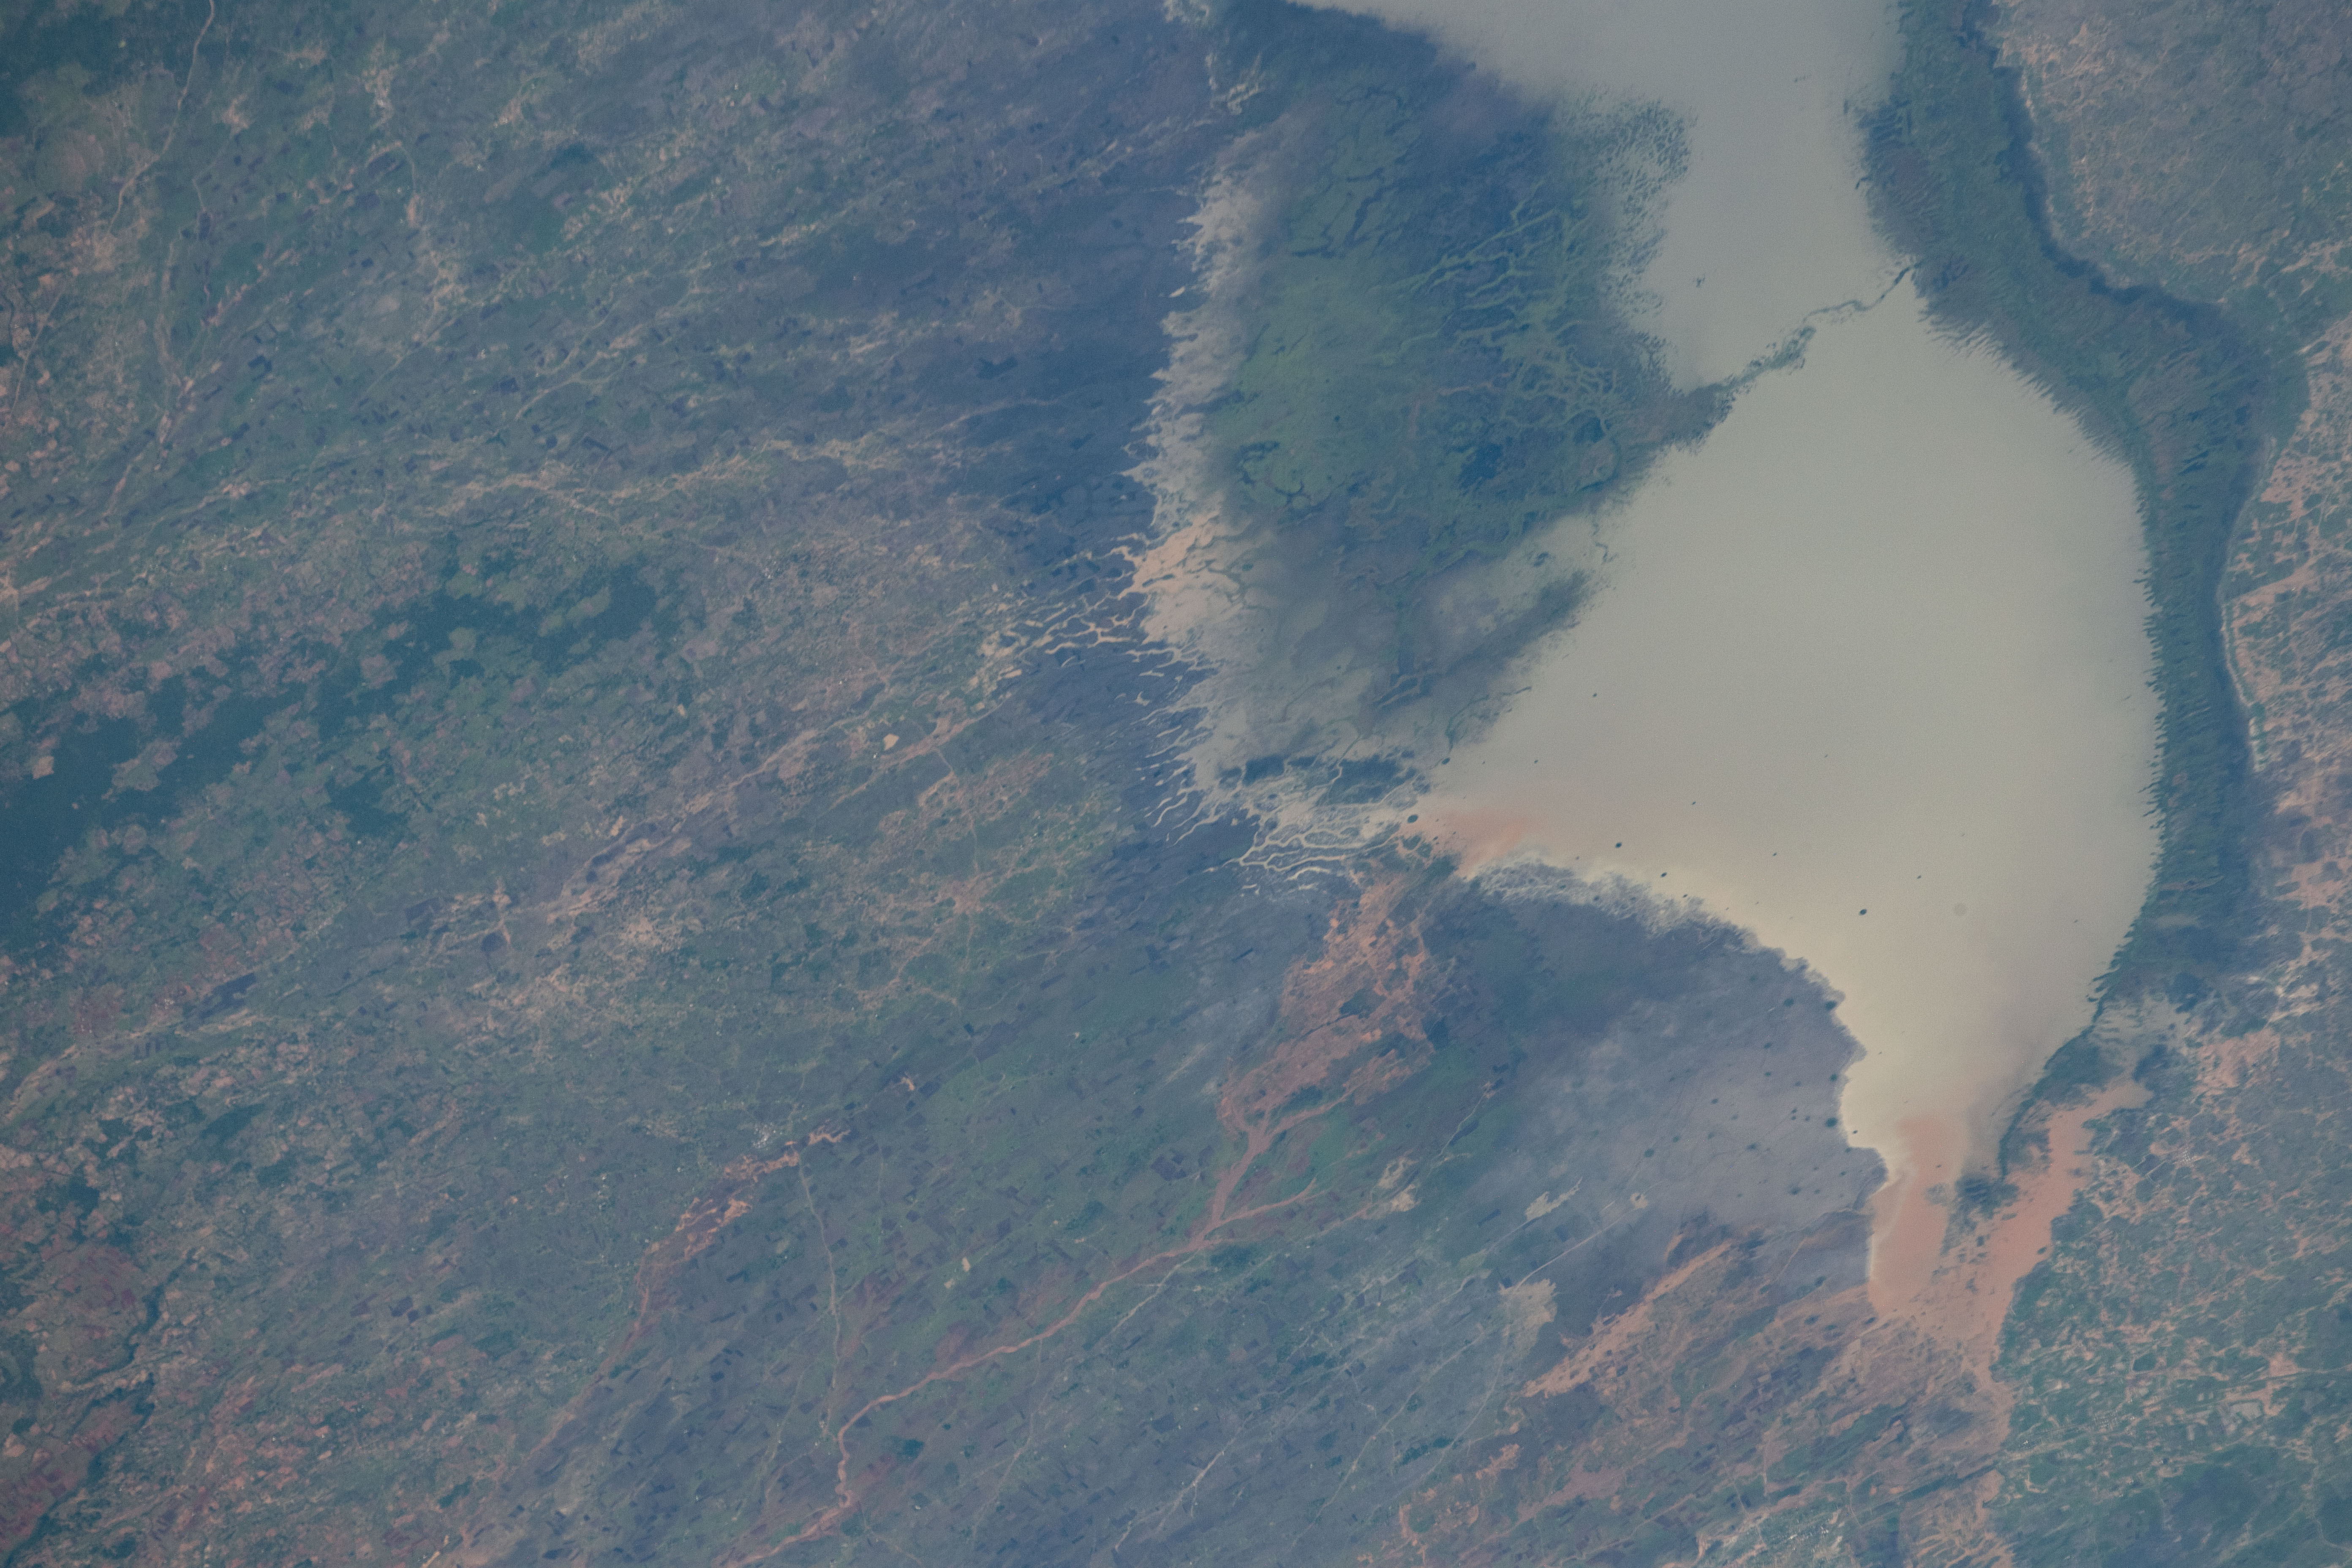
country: TANZANIA
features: TANZANIA
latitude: -4.5
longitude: 34.1
